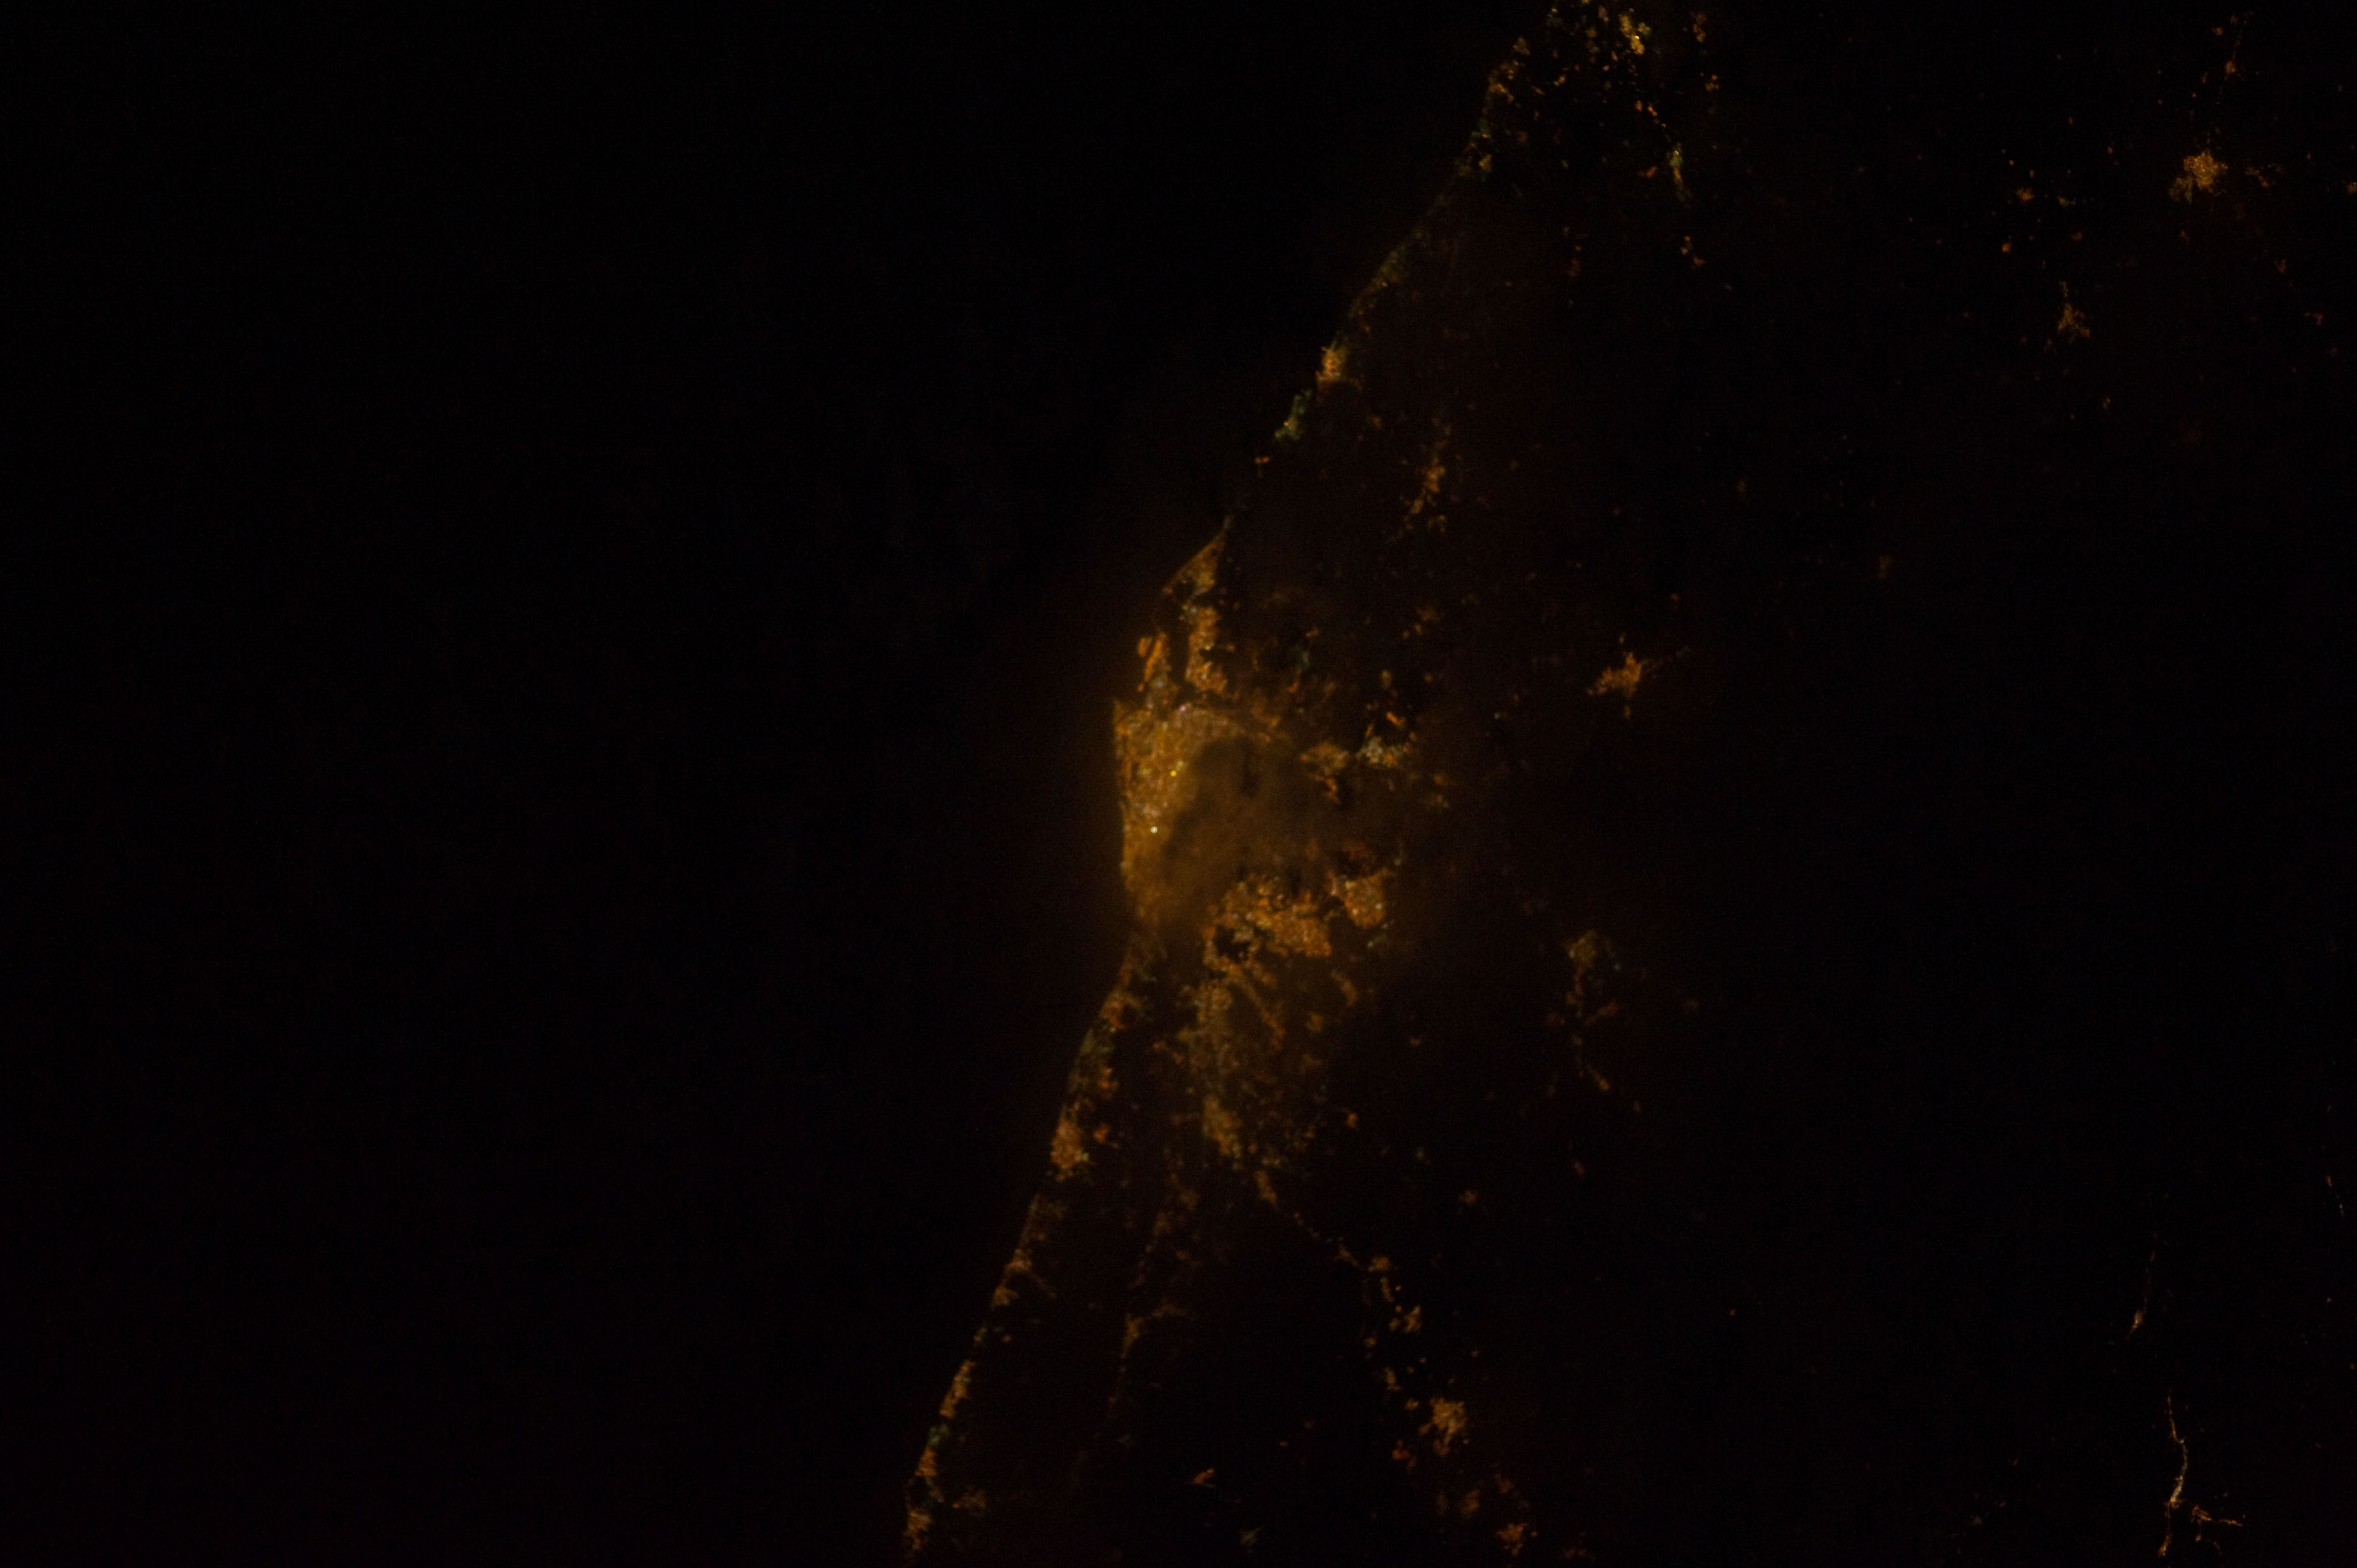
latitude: 41.3
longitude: 2.1
